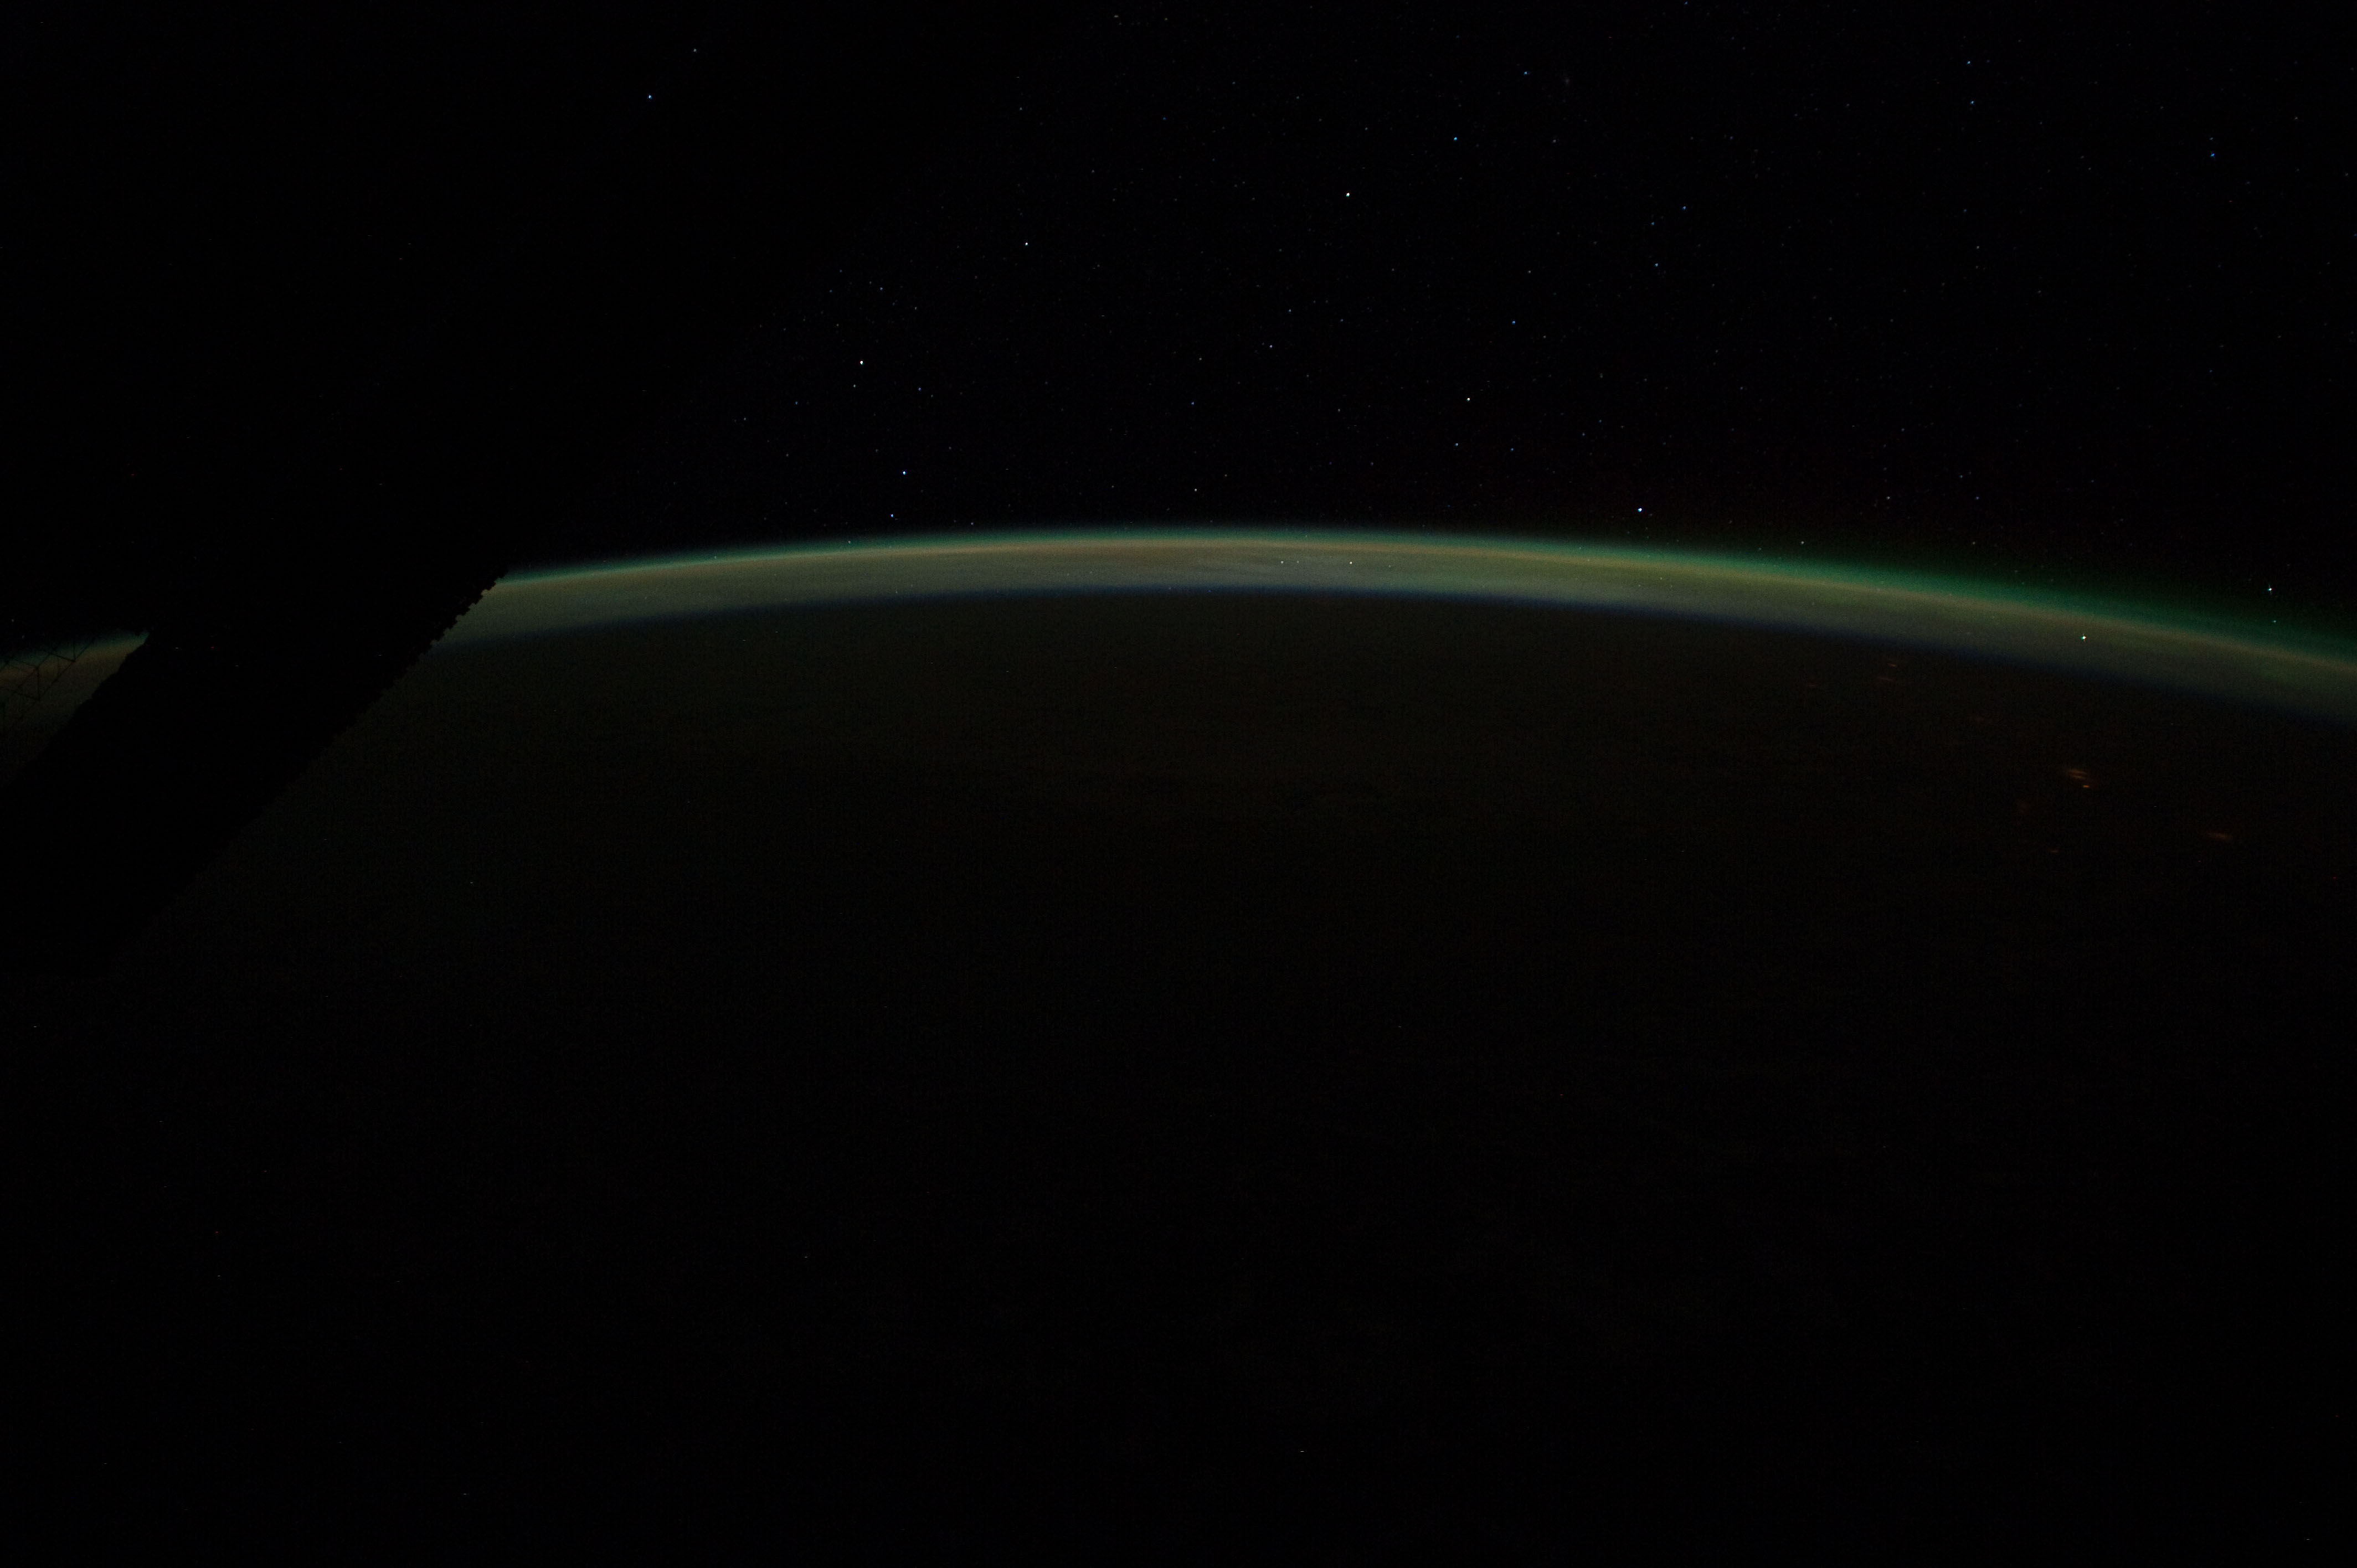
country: PACIFIC OCEAN
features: PAN-ATMOSPHERIC LIMB, AIRGLOW, AURORA BOREALIS, STARS
